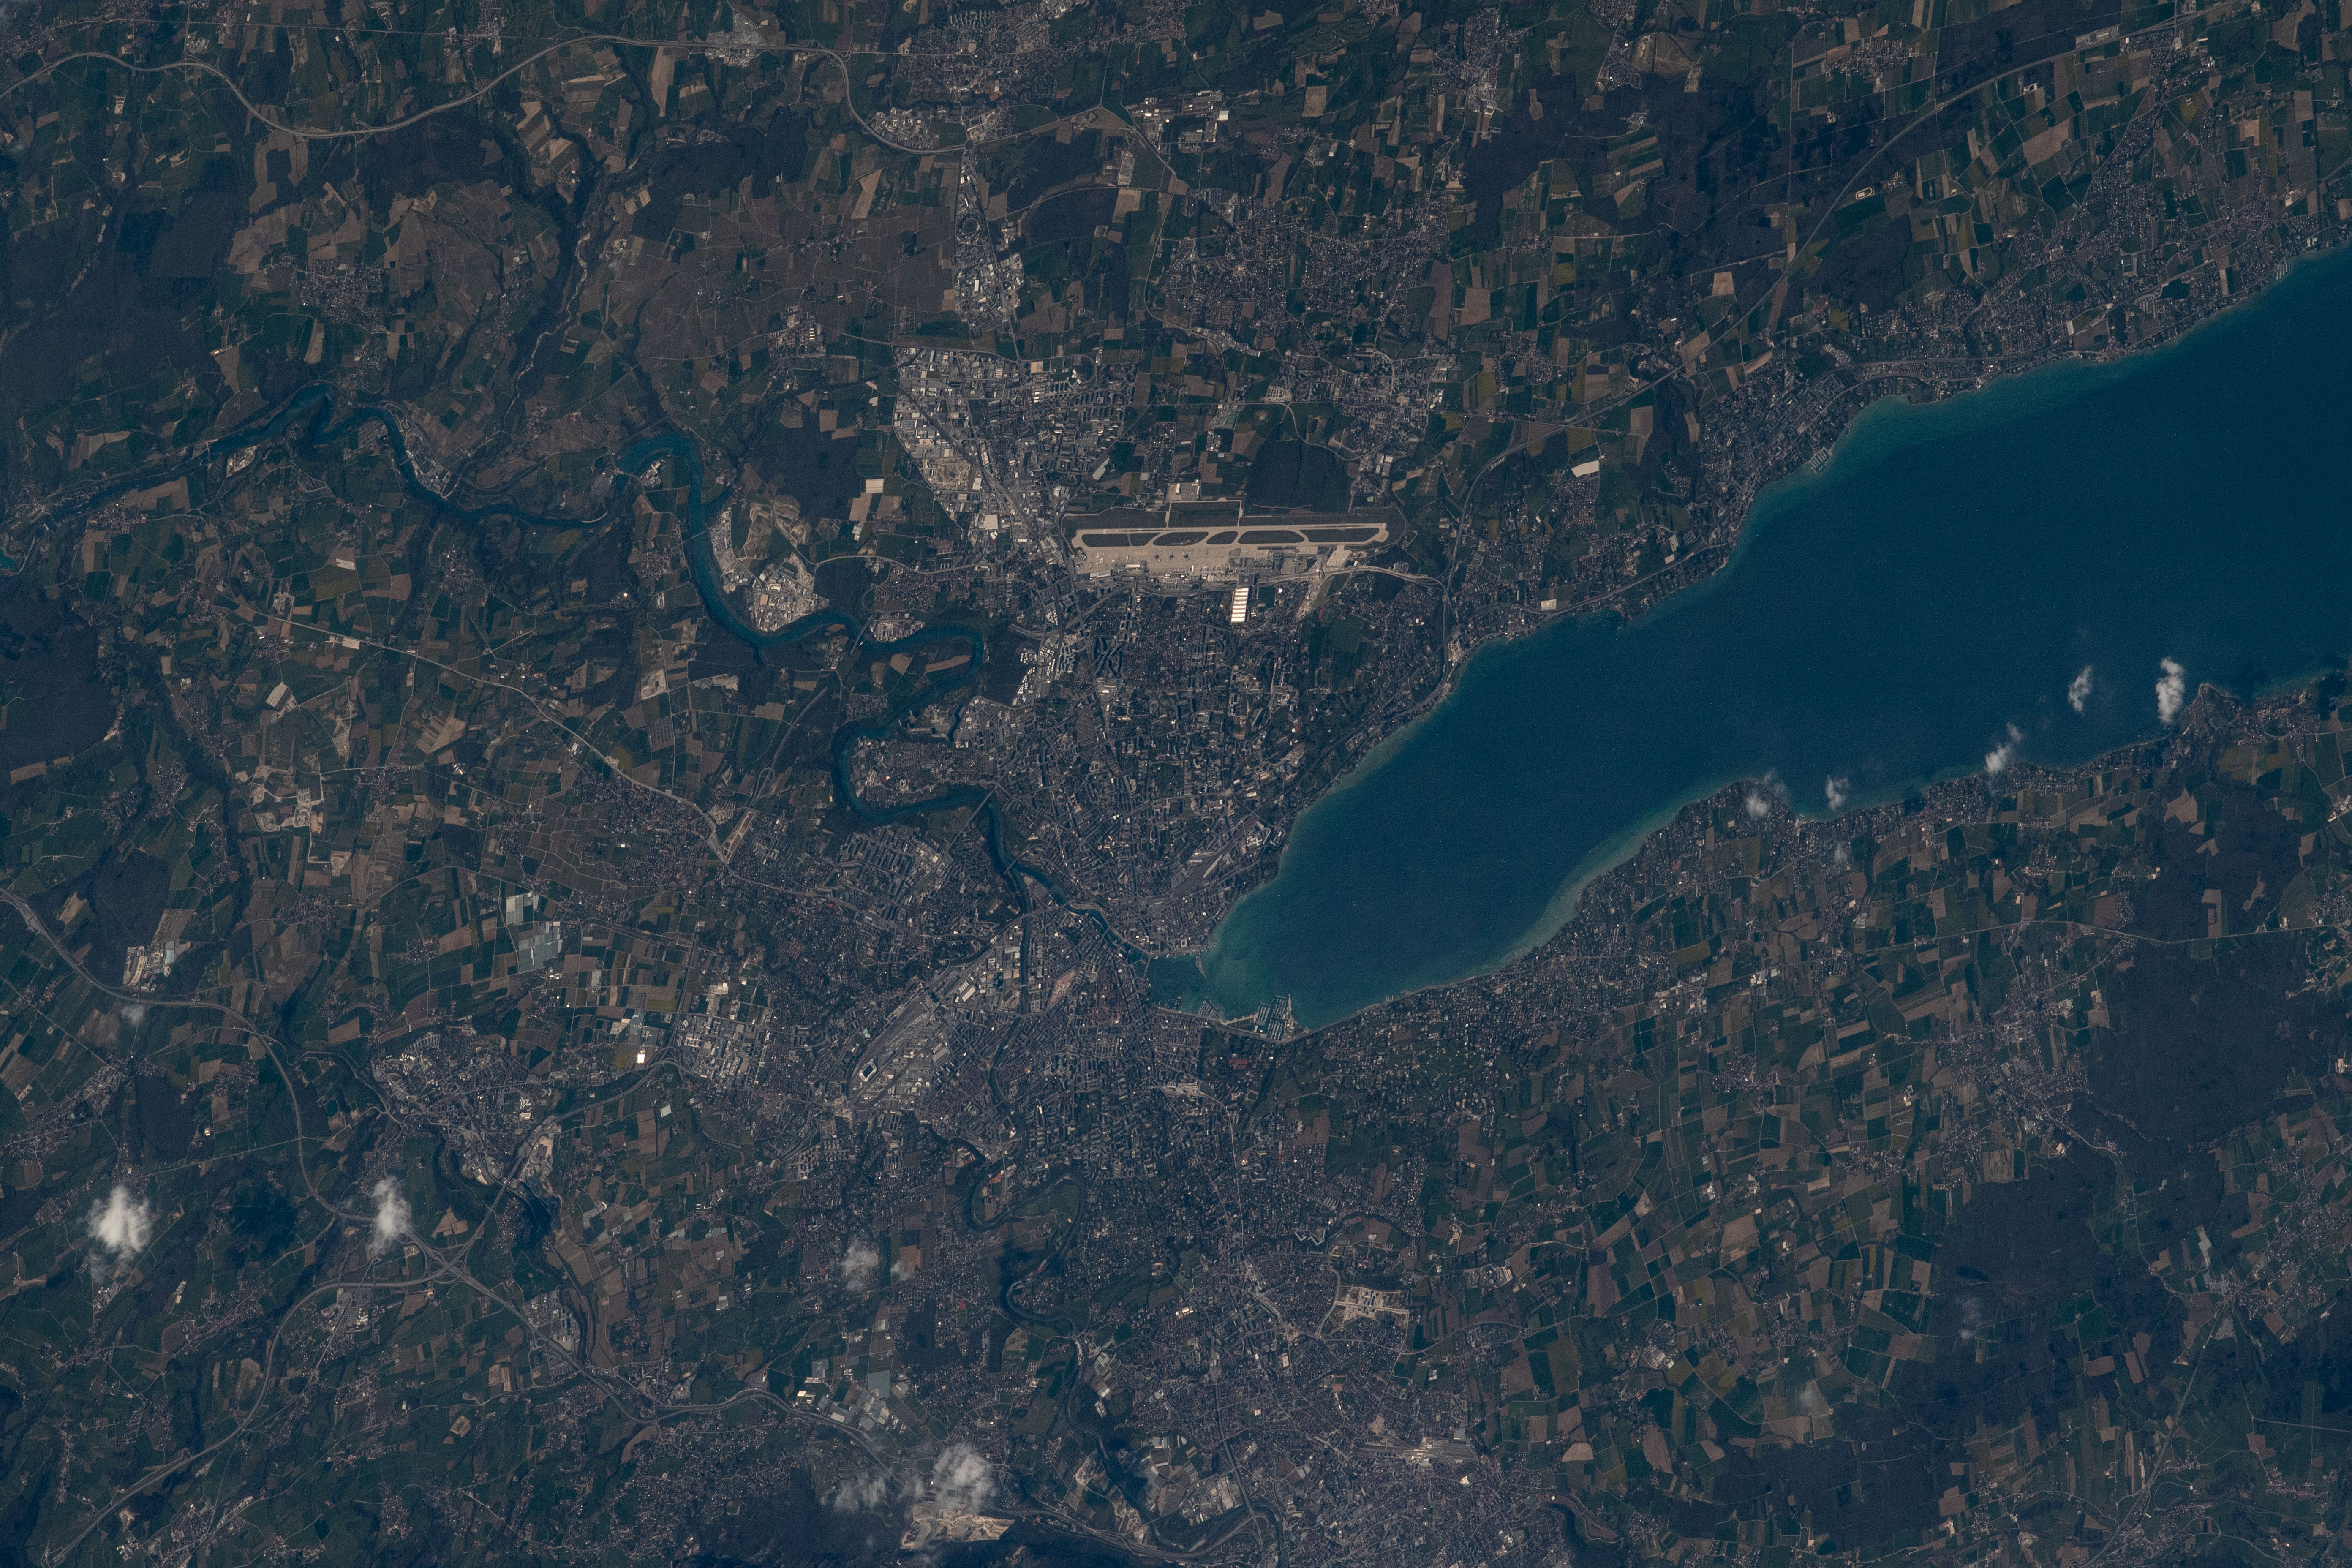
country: SWITZERLAND
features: LAKE GENEVA, GENEVA CITY, RHONE RIVER, GENEVA AIRPORT, AGRICULTURE
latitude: 46.2
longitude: 6.2
